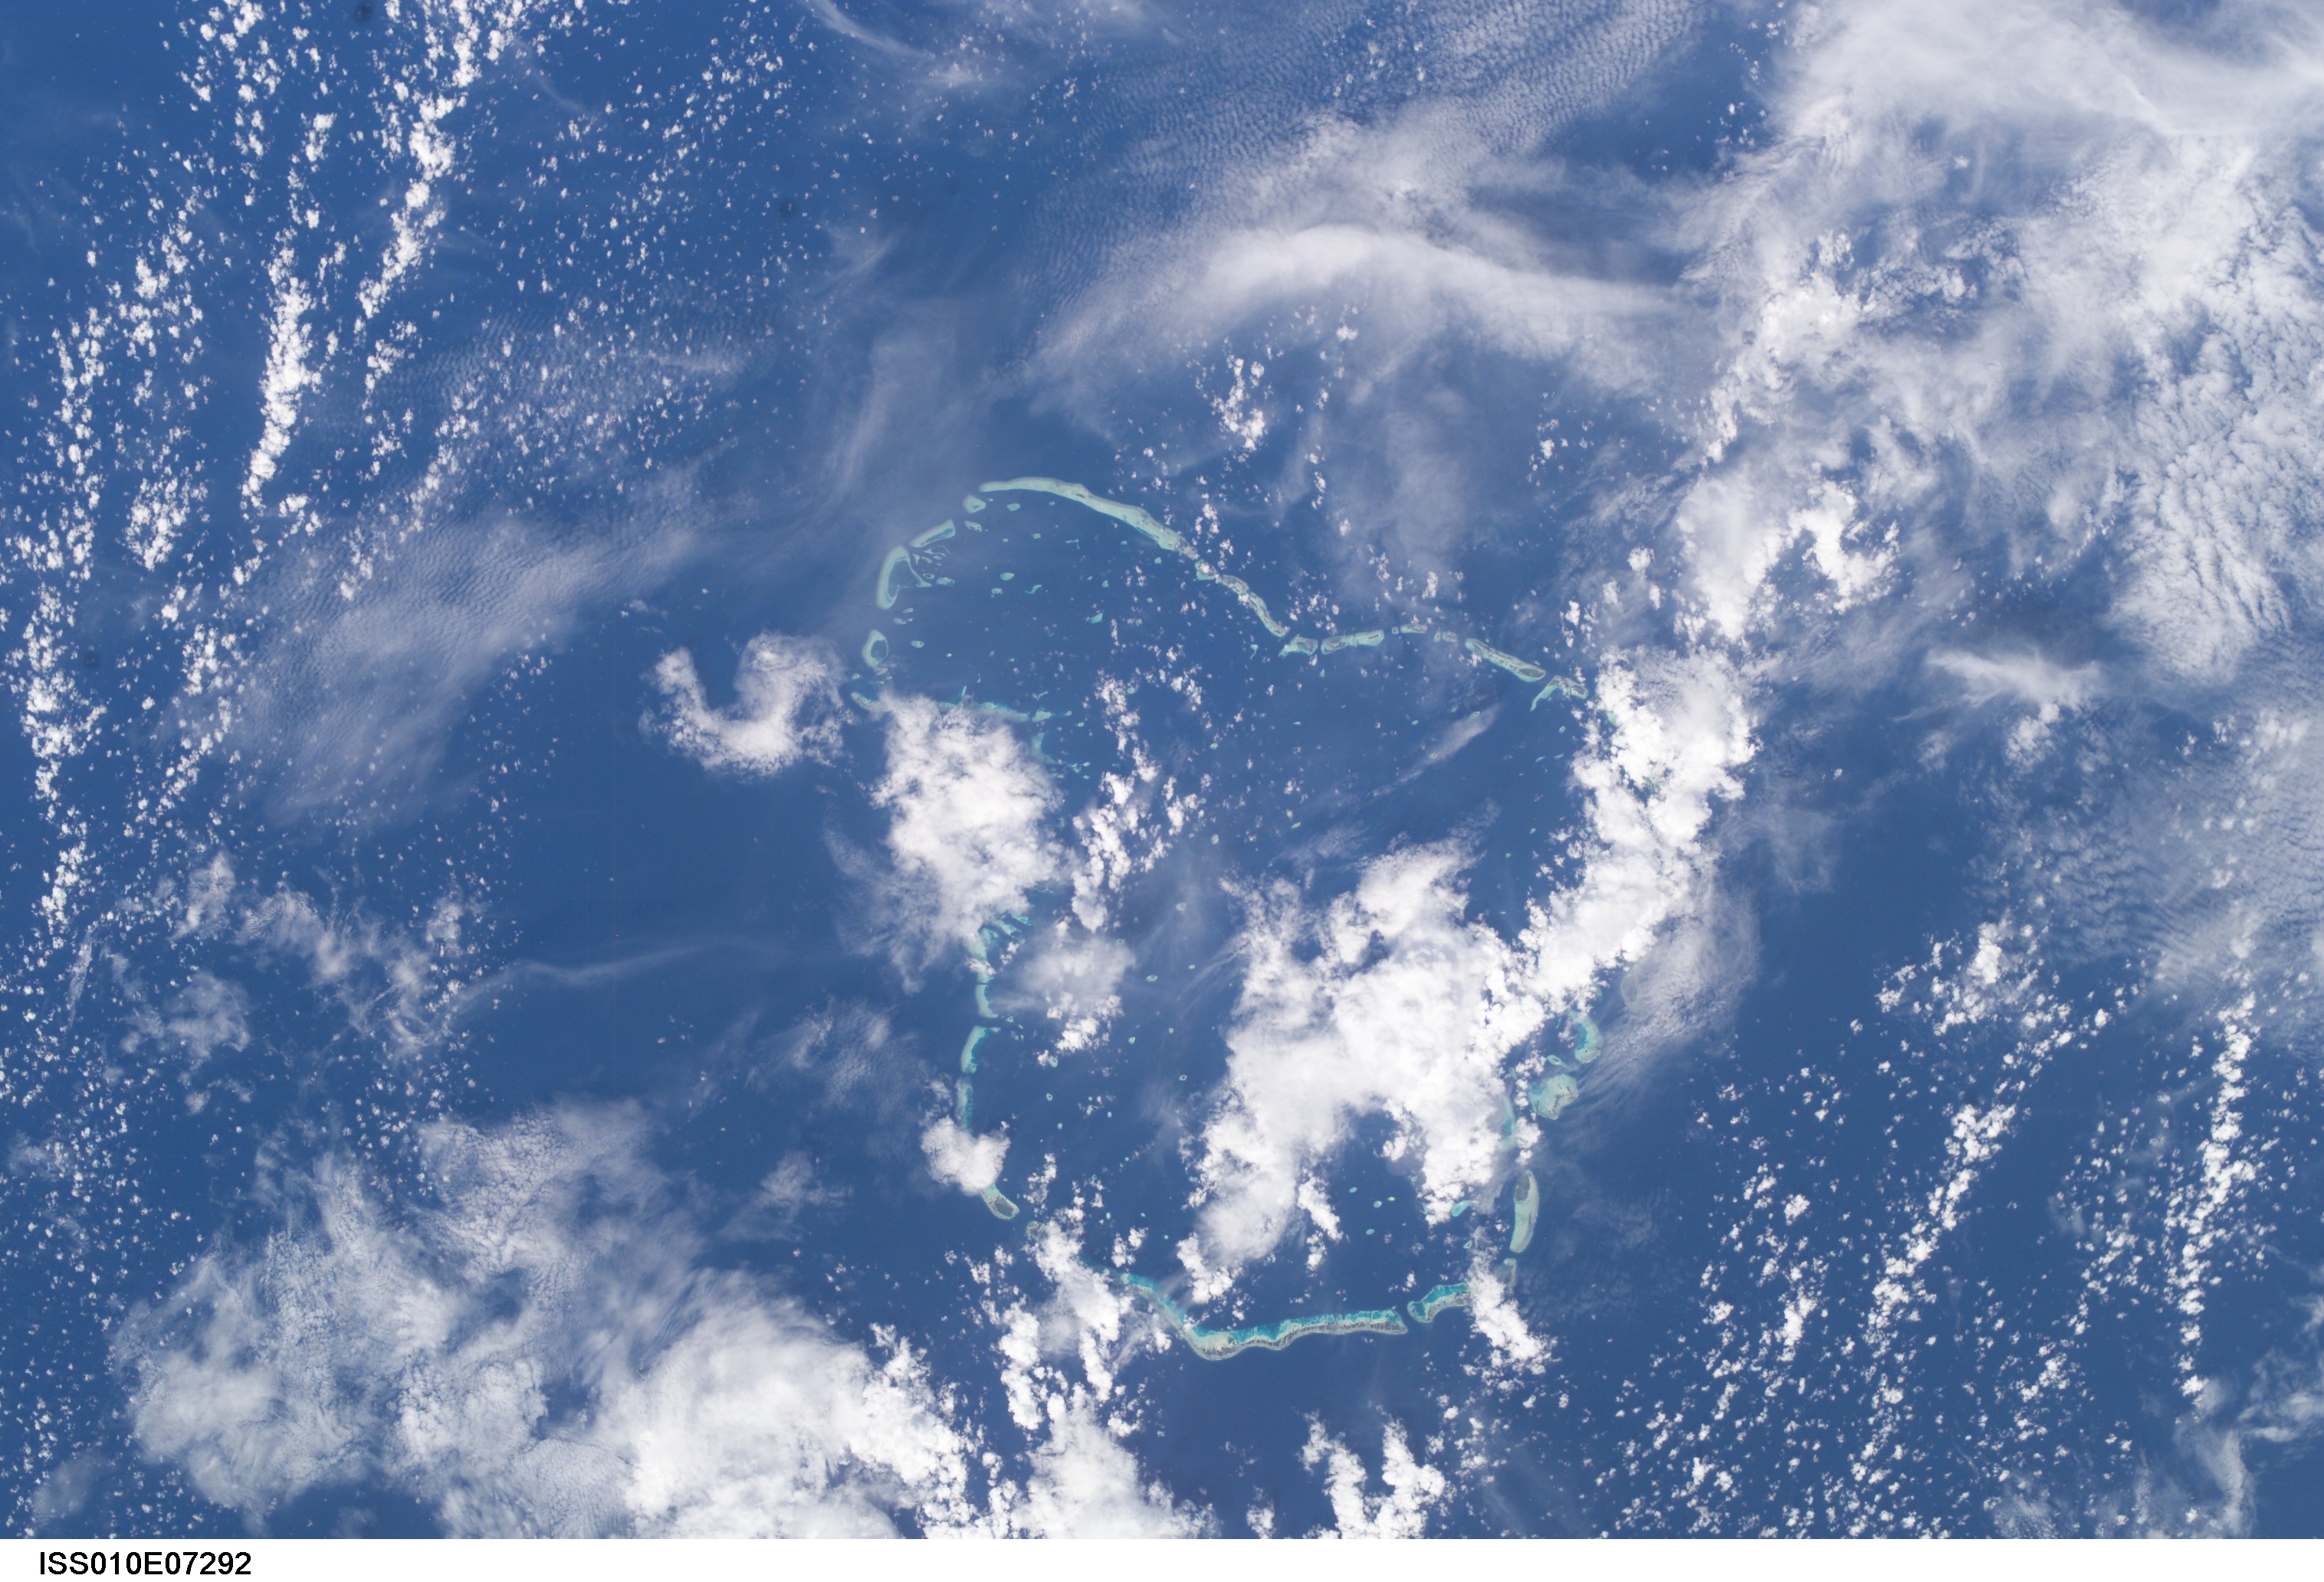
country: MALDIVES
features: SUVADIVA ATOLL, CORAL REEFS
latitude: 0.5
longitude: 73.5
